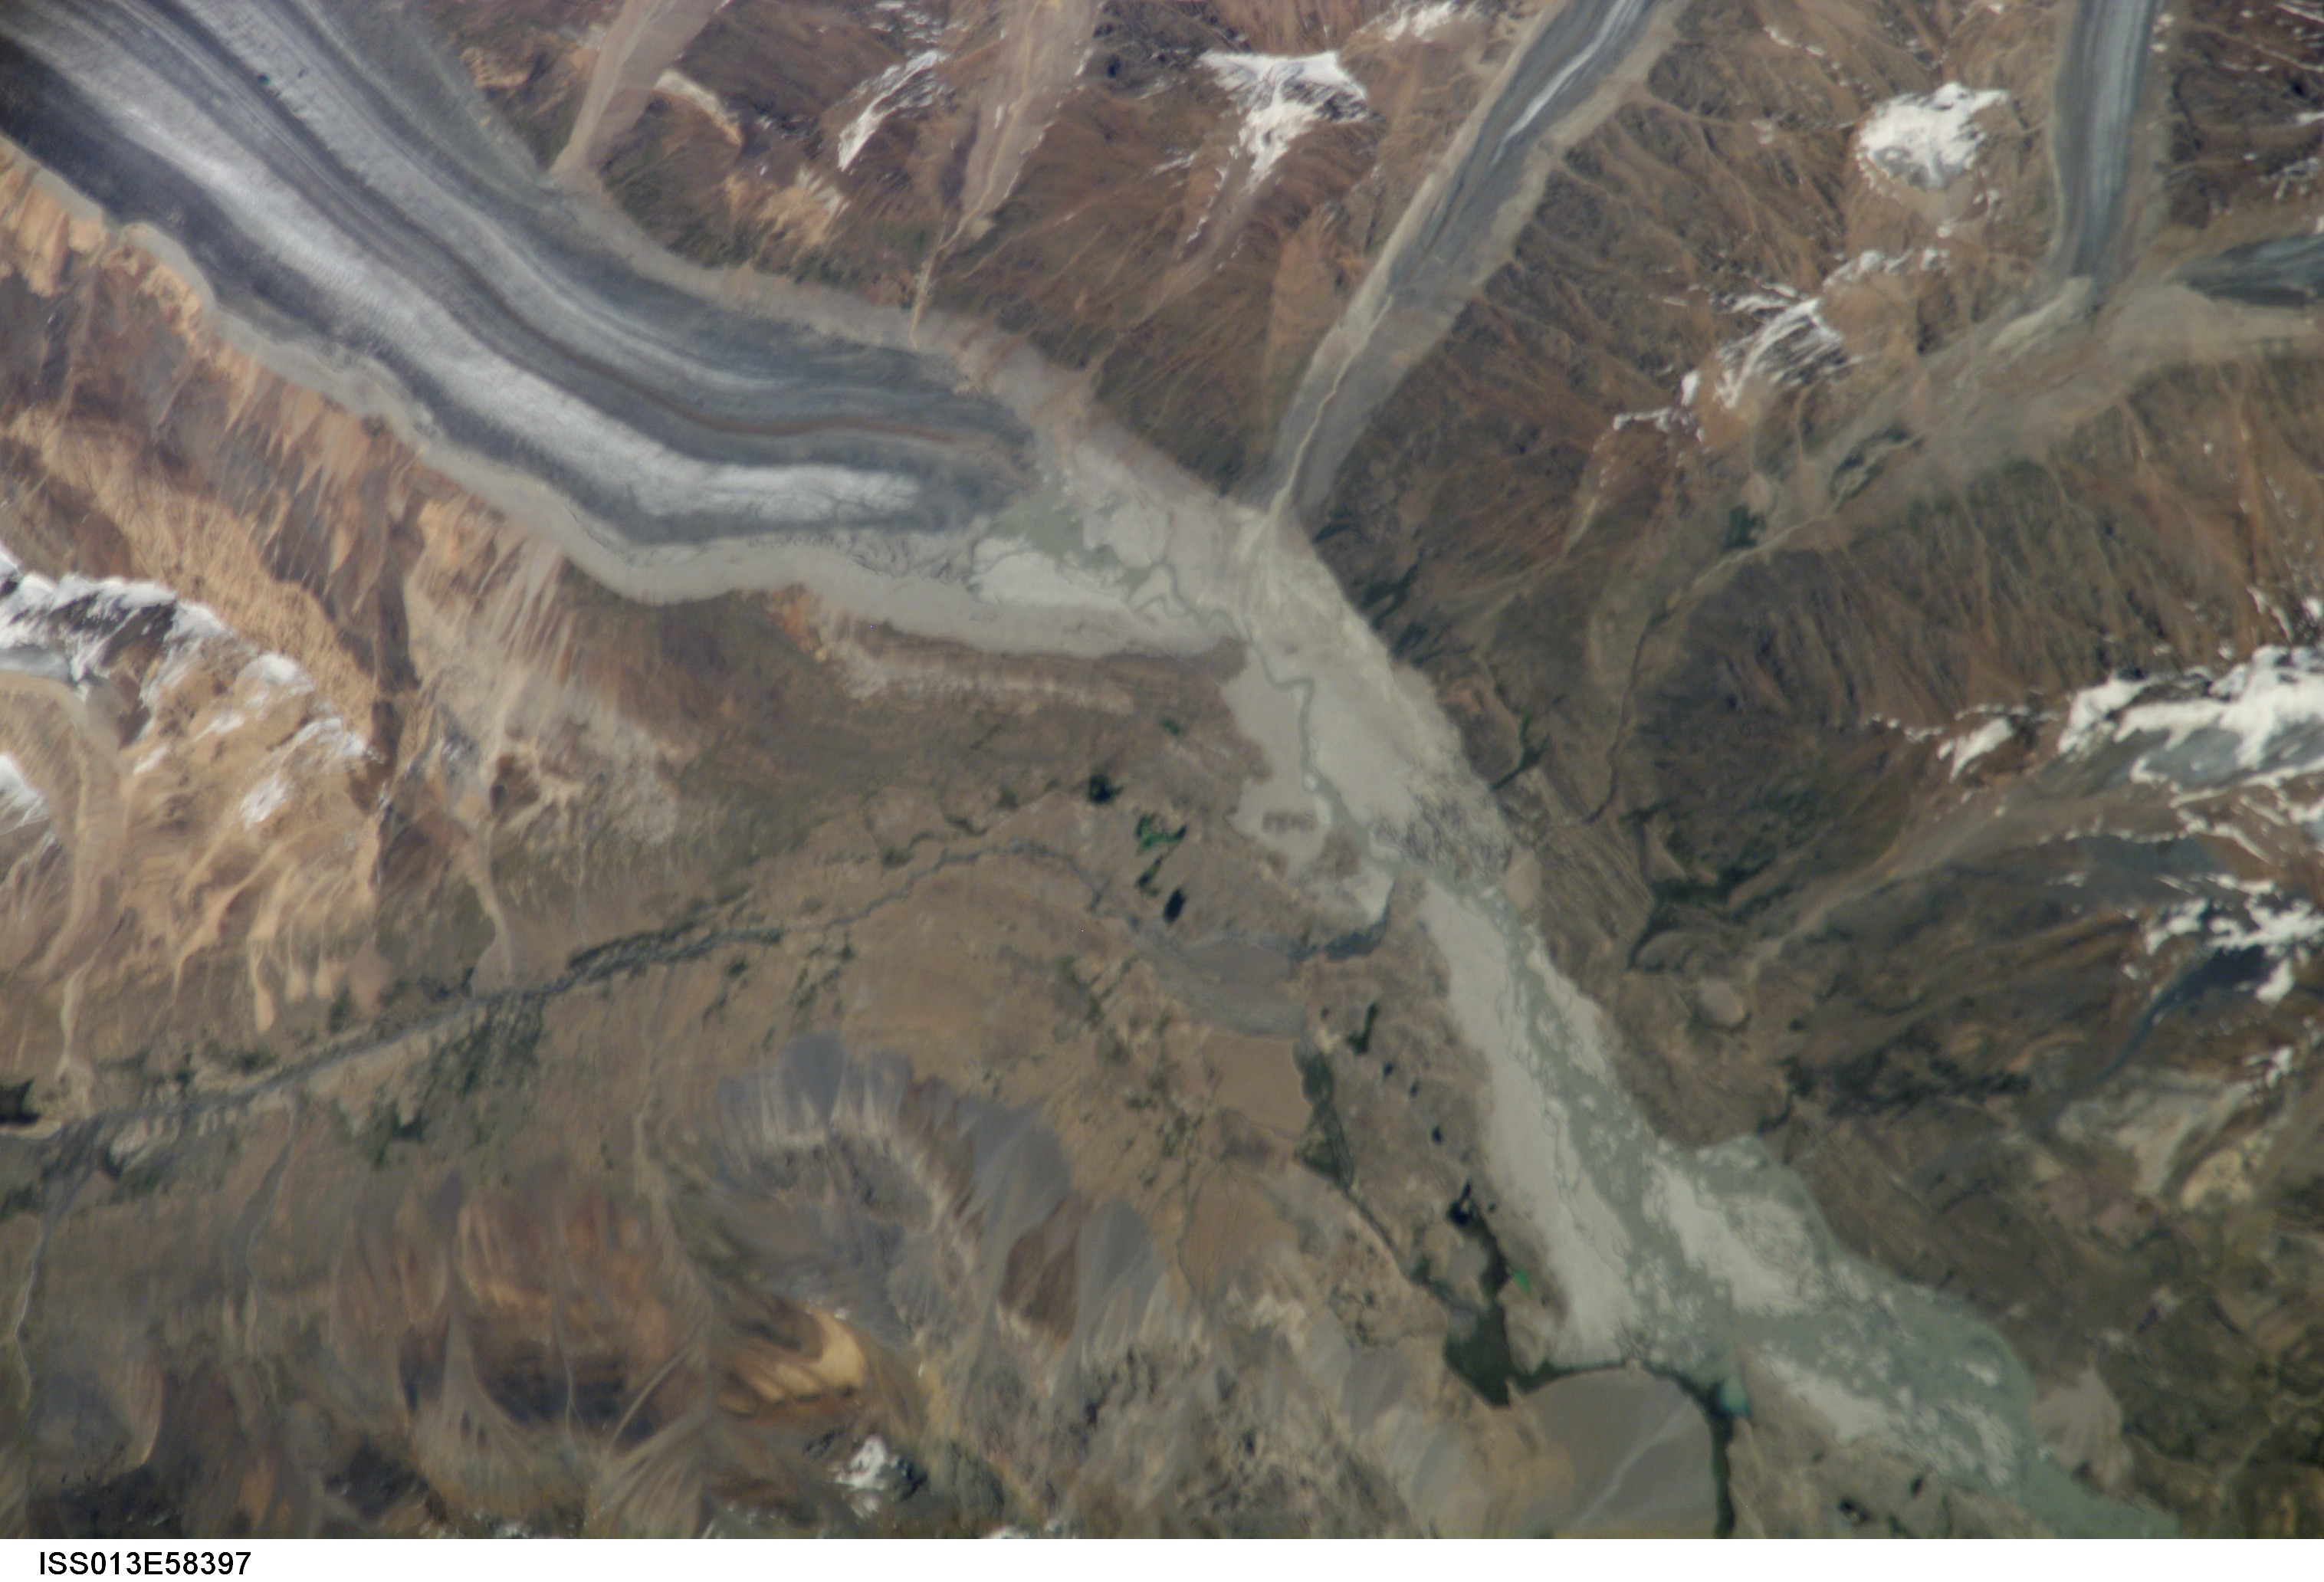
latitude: 36.8
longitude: 73.5
